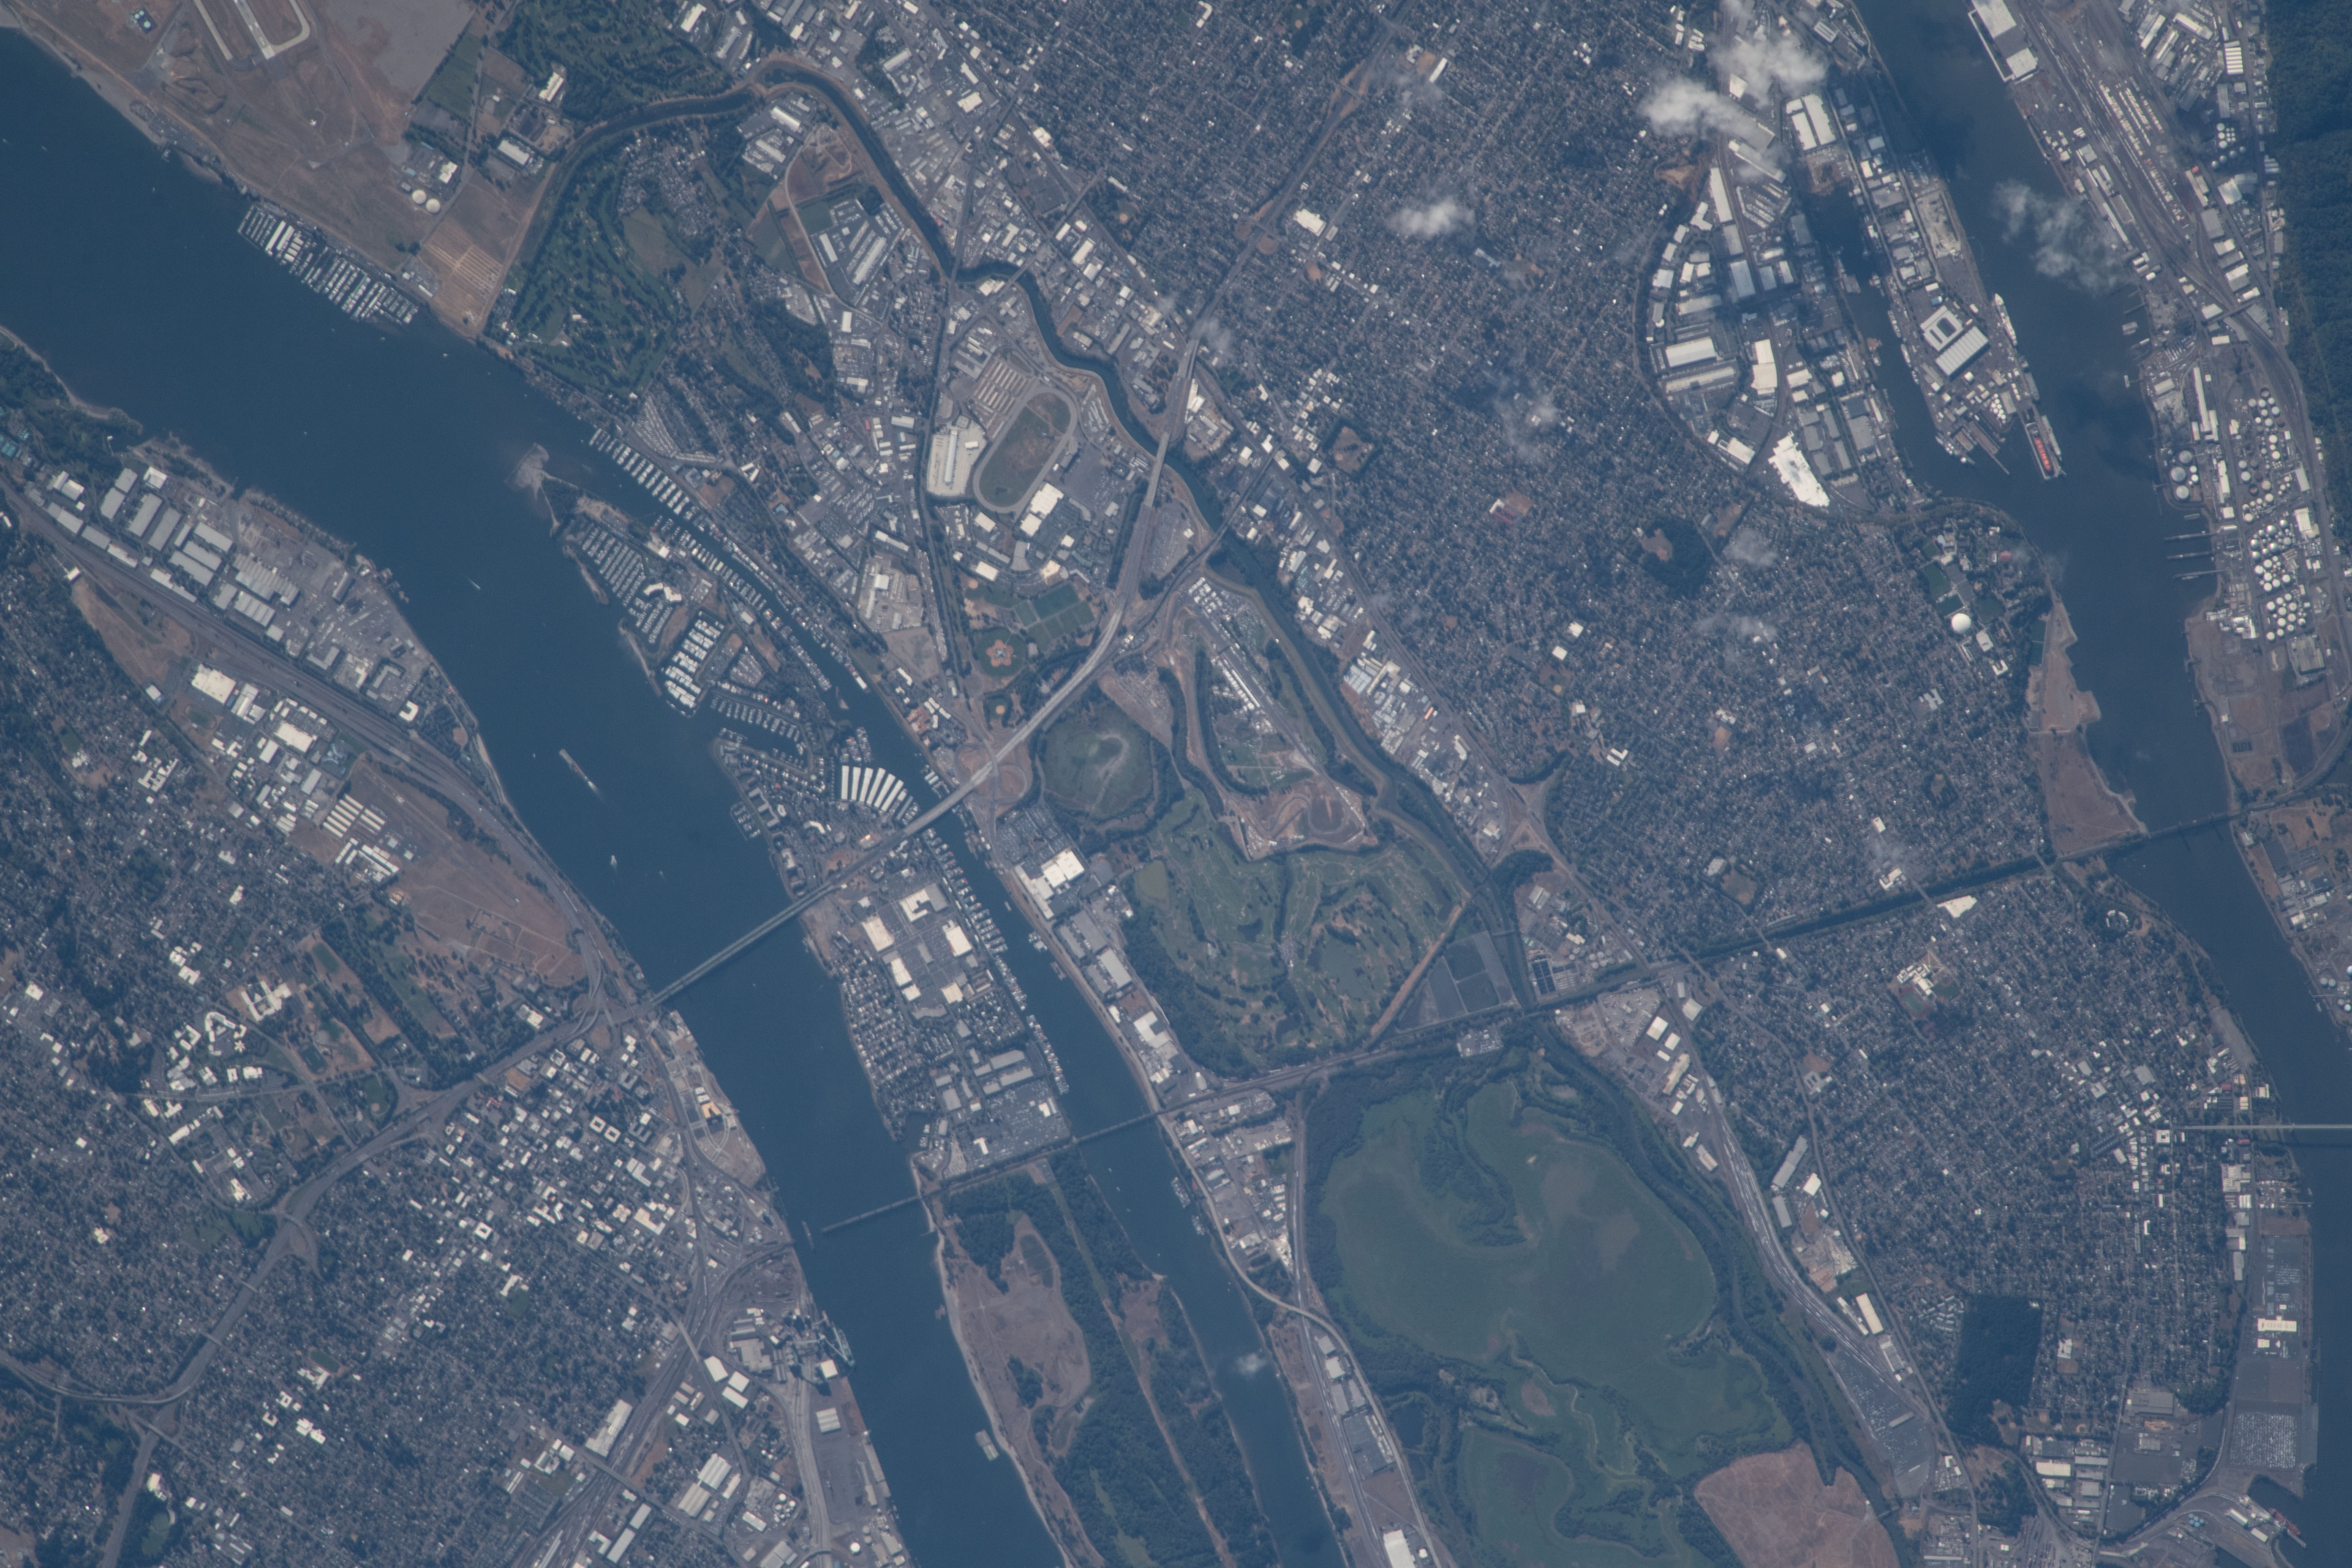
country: USA-WASHINGTON
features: PORTLAND INTERNATIONAL AIRPORT, HAYDEN ISLAND
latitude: 45.6
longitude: -122.7
